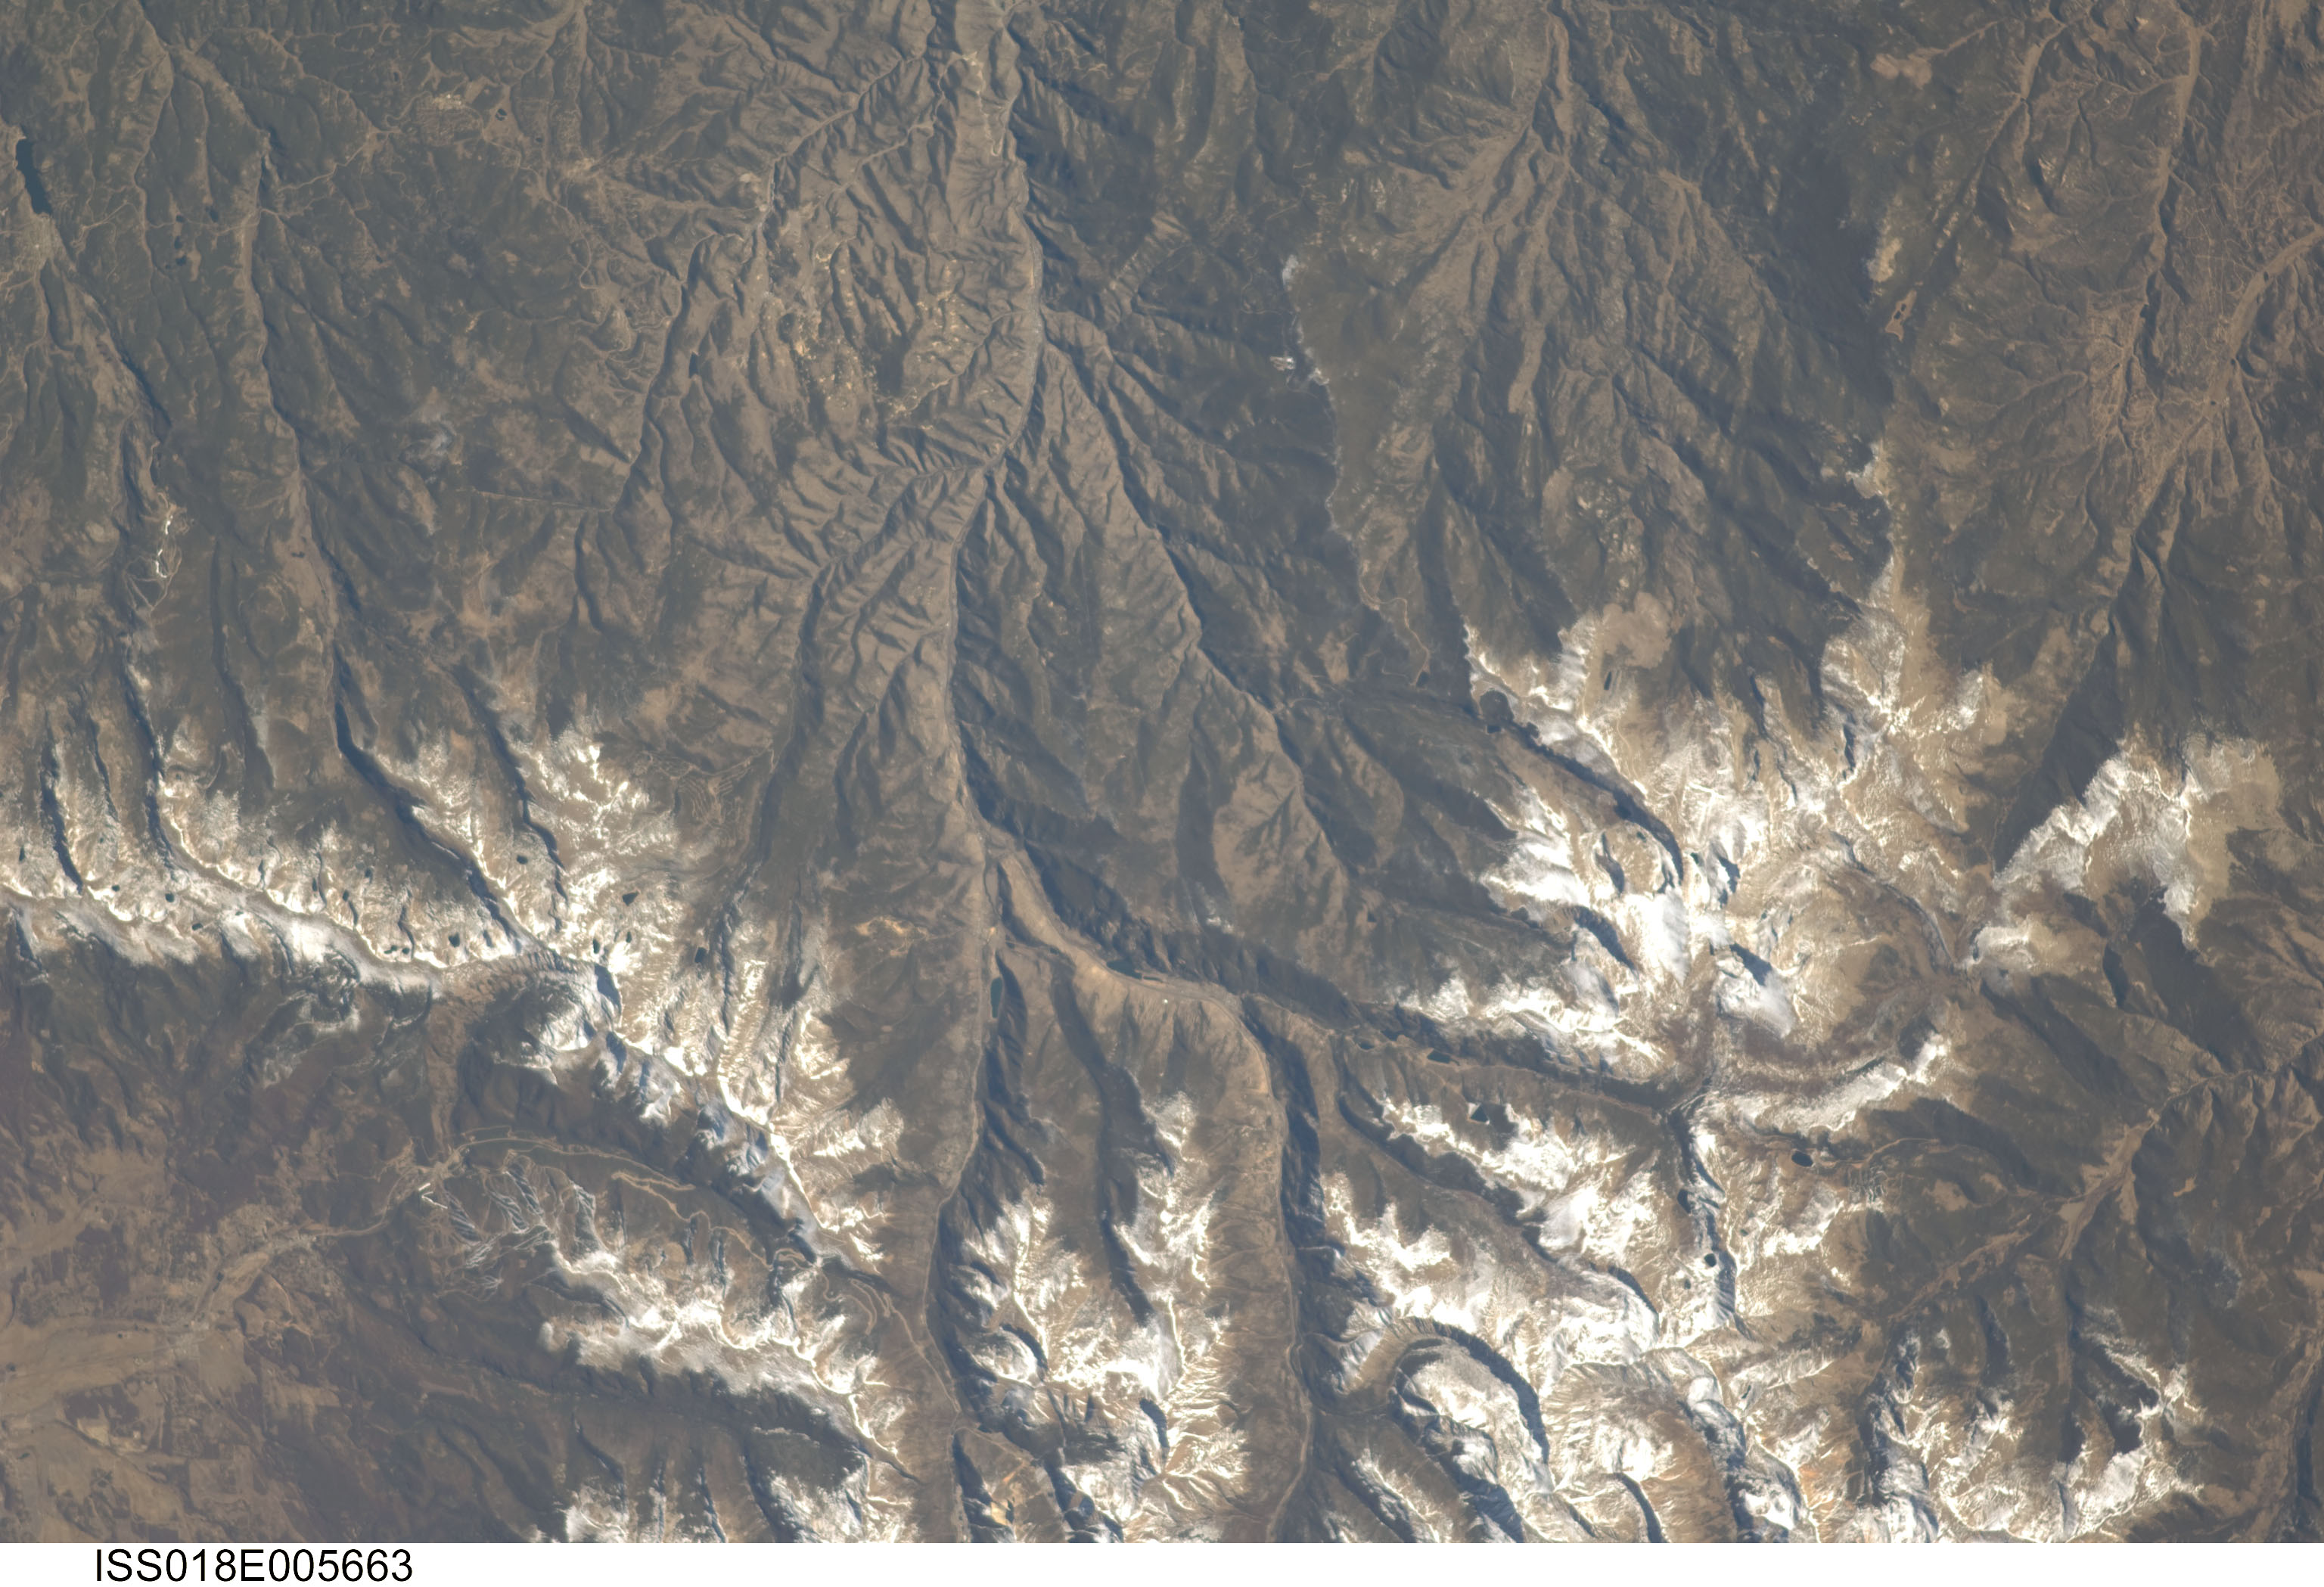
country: USA-COLORADO
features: CENTRAL CITY, EMPIRE, SILVER PLUME, ROCKY MOUNTAINS
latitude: 39.7
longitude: -105.6
